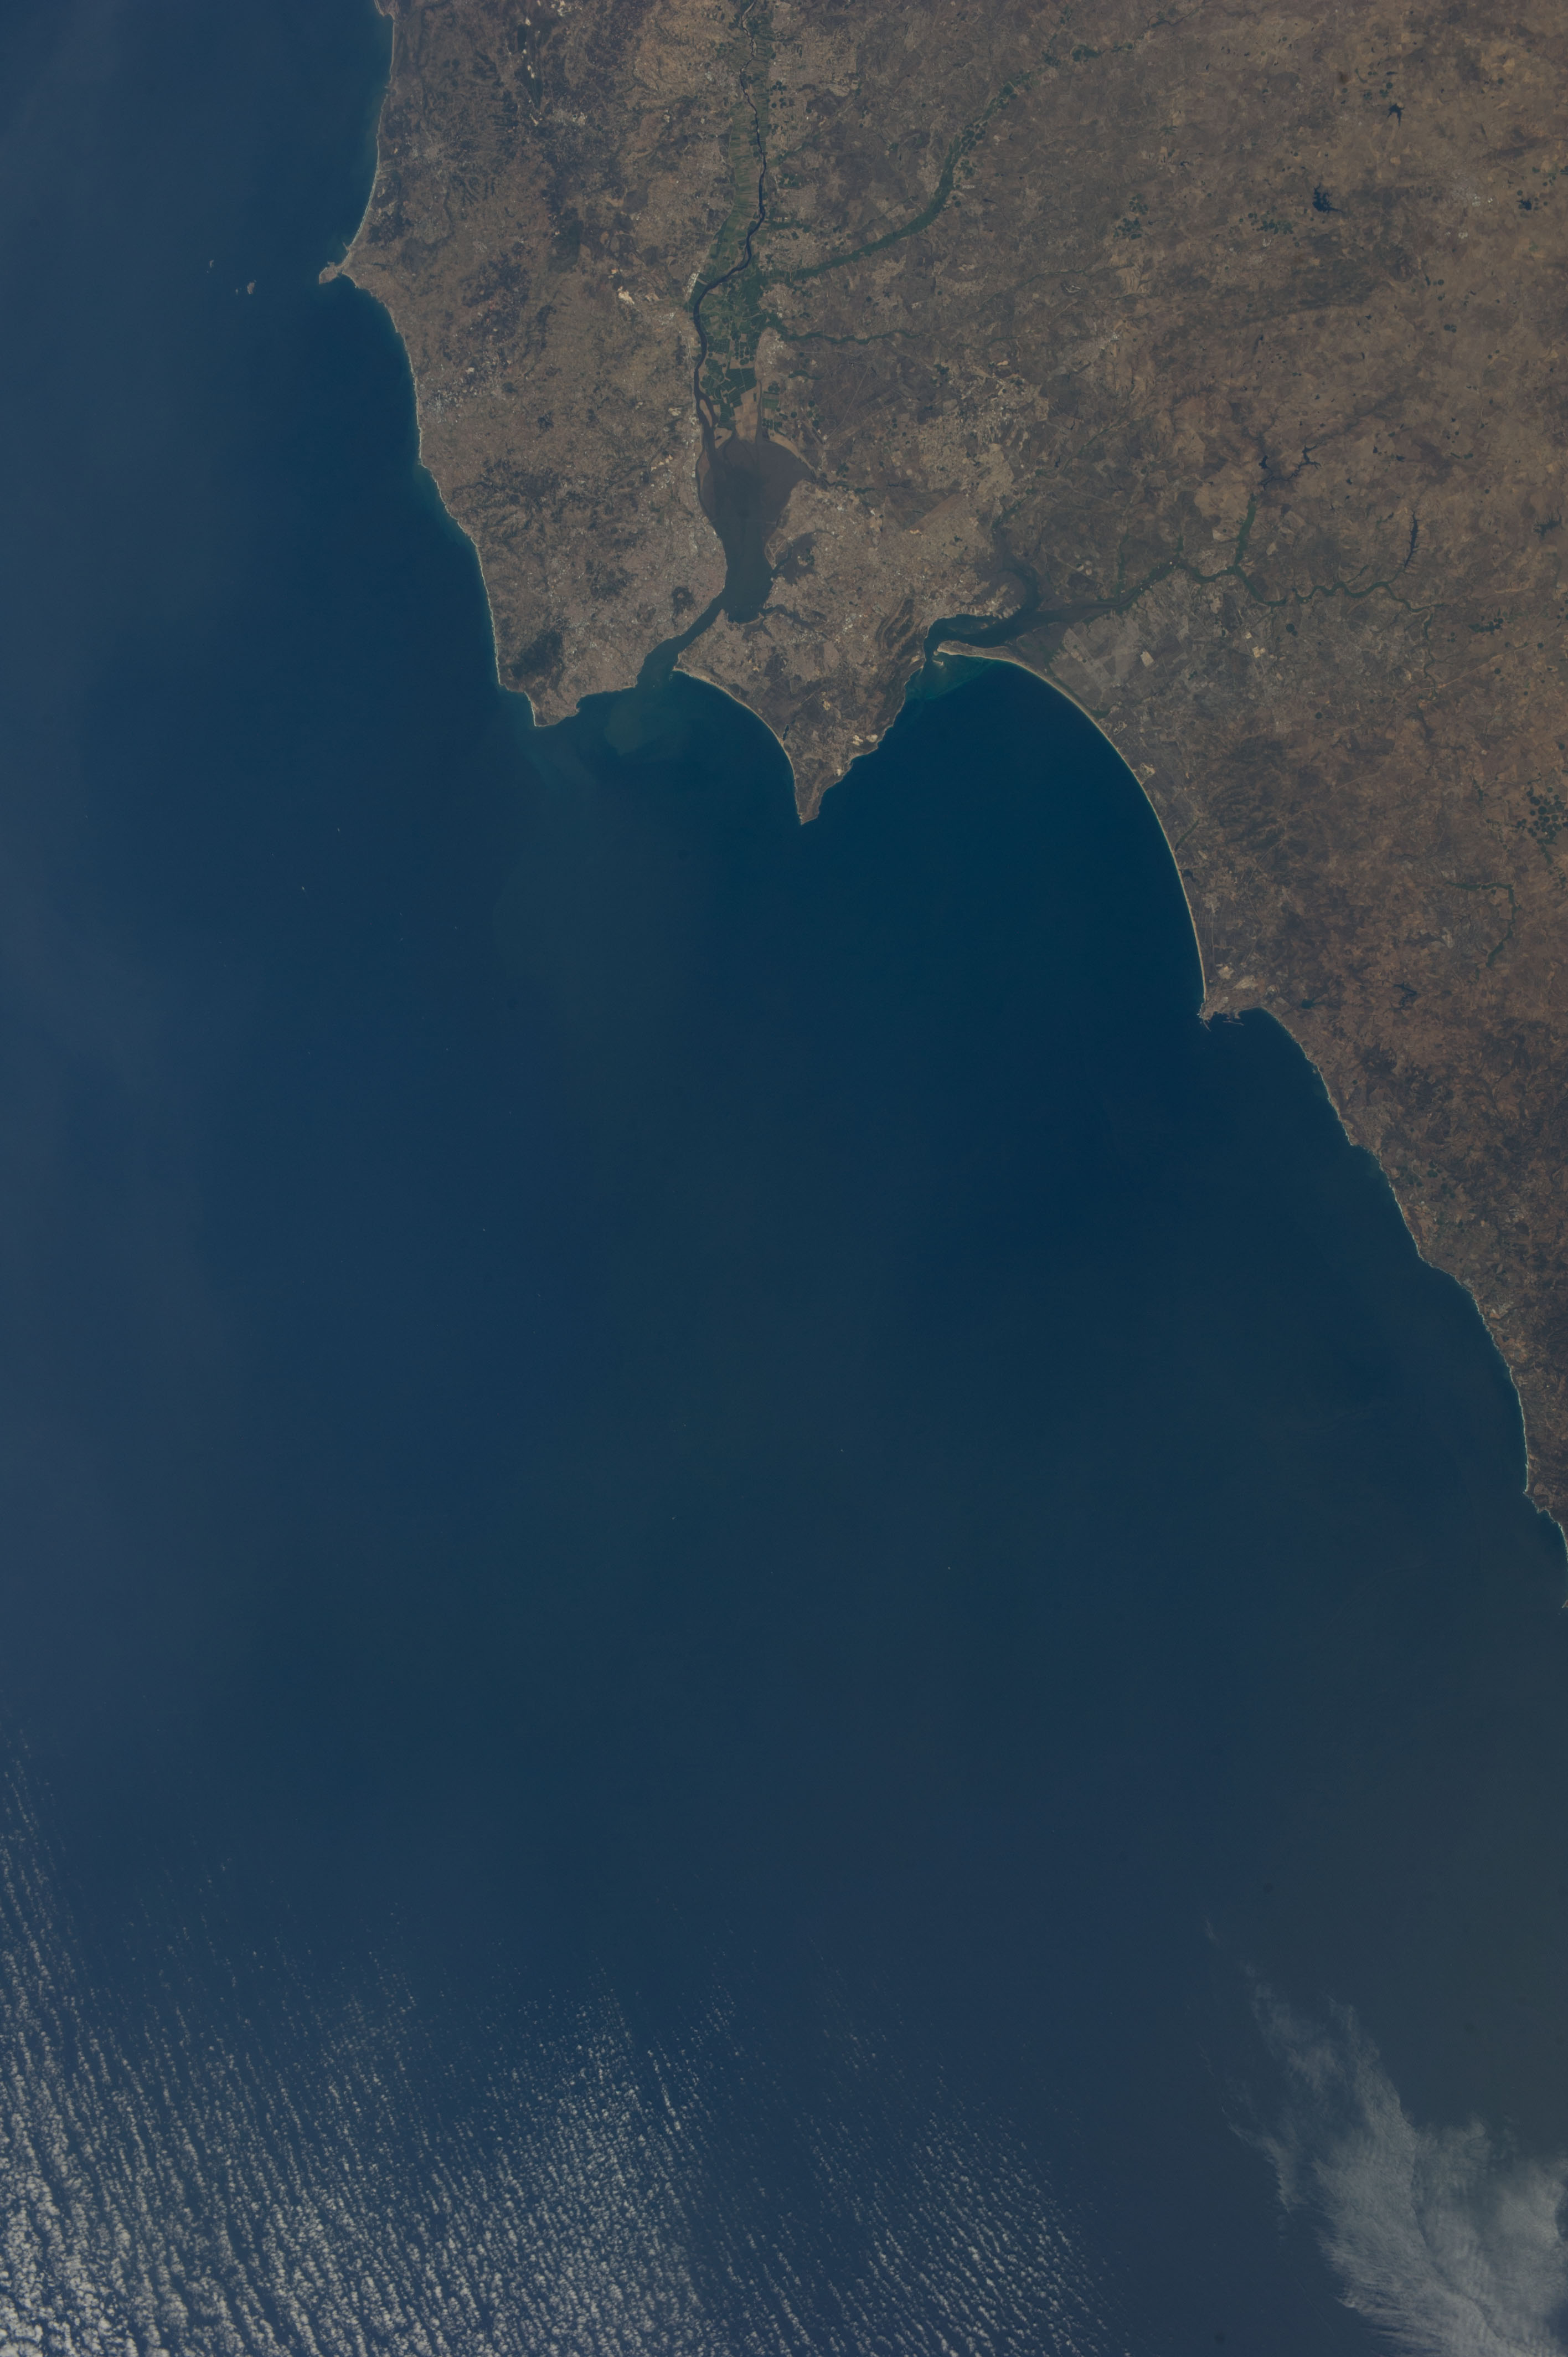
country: PORTUGAL
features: TAGUS RIVER, LISBON, SETUBAL MUNICIPALY, ATLANTIC OCEAN
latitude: 38.3
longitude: -8.6
